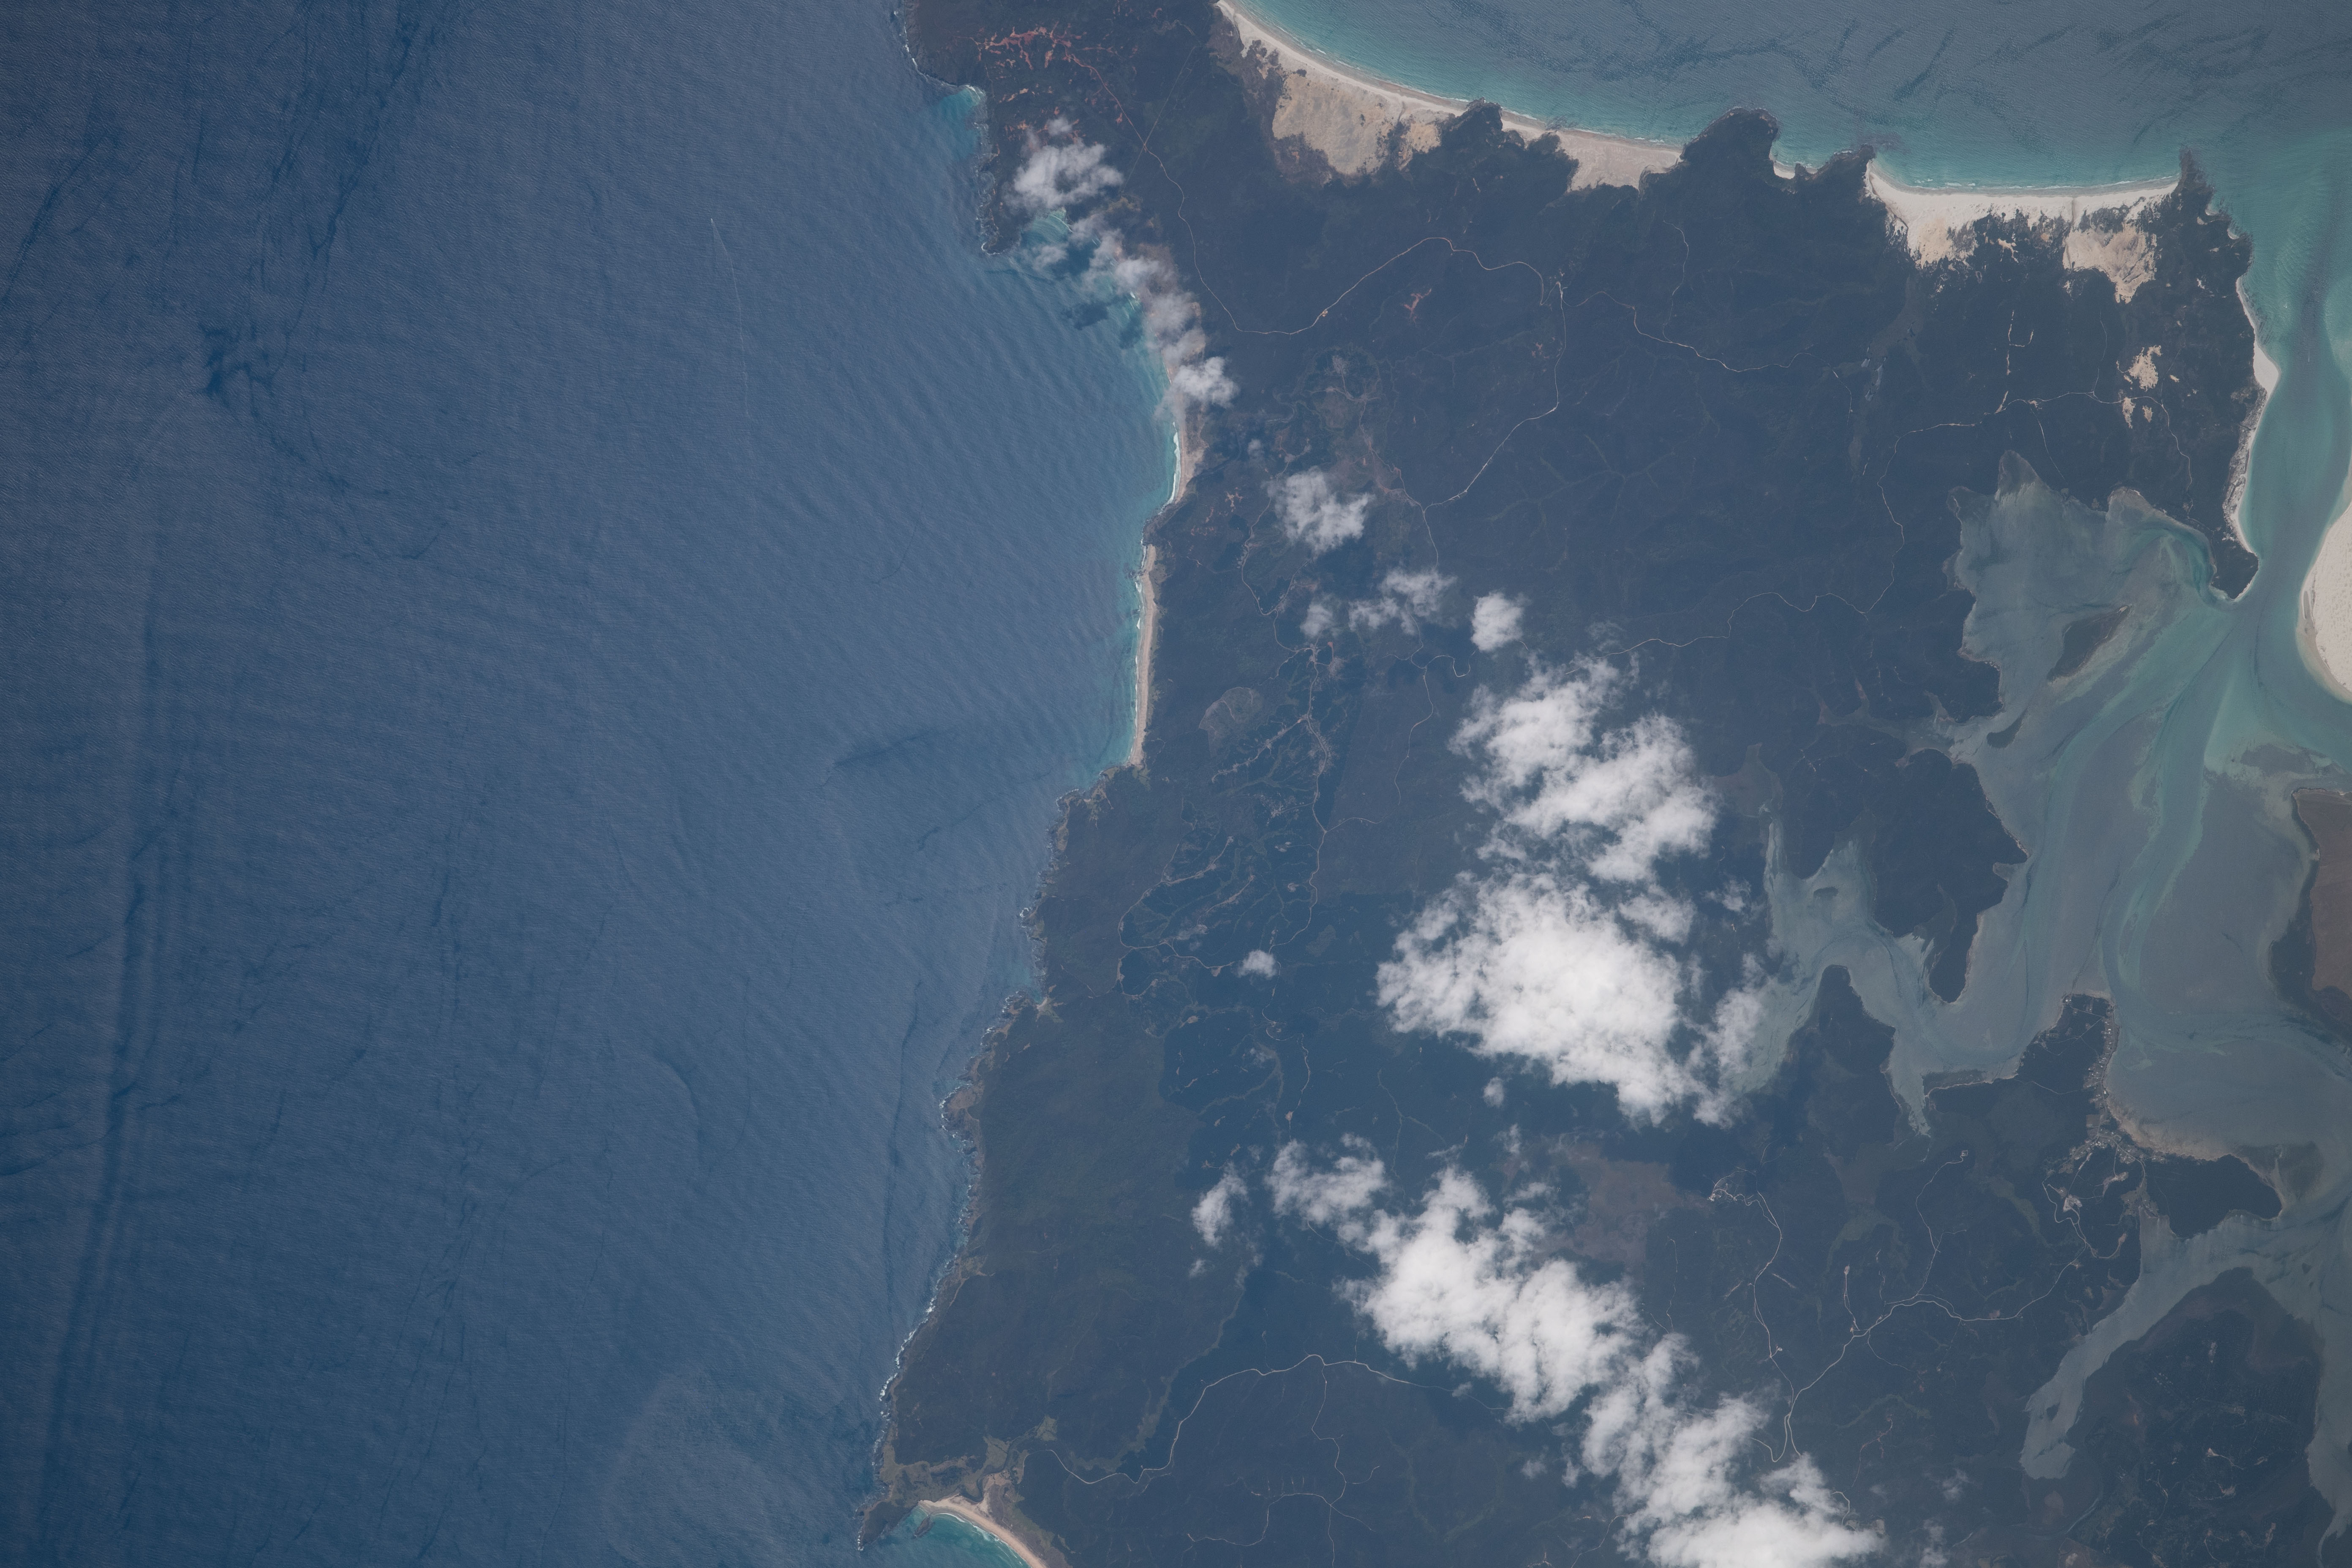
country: NEW ZEALAND-NI
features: TE HUKA BAY, TAURERE BAY
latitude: -34.4
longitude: 172.9
